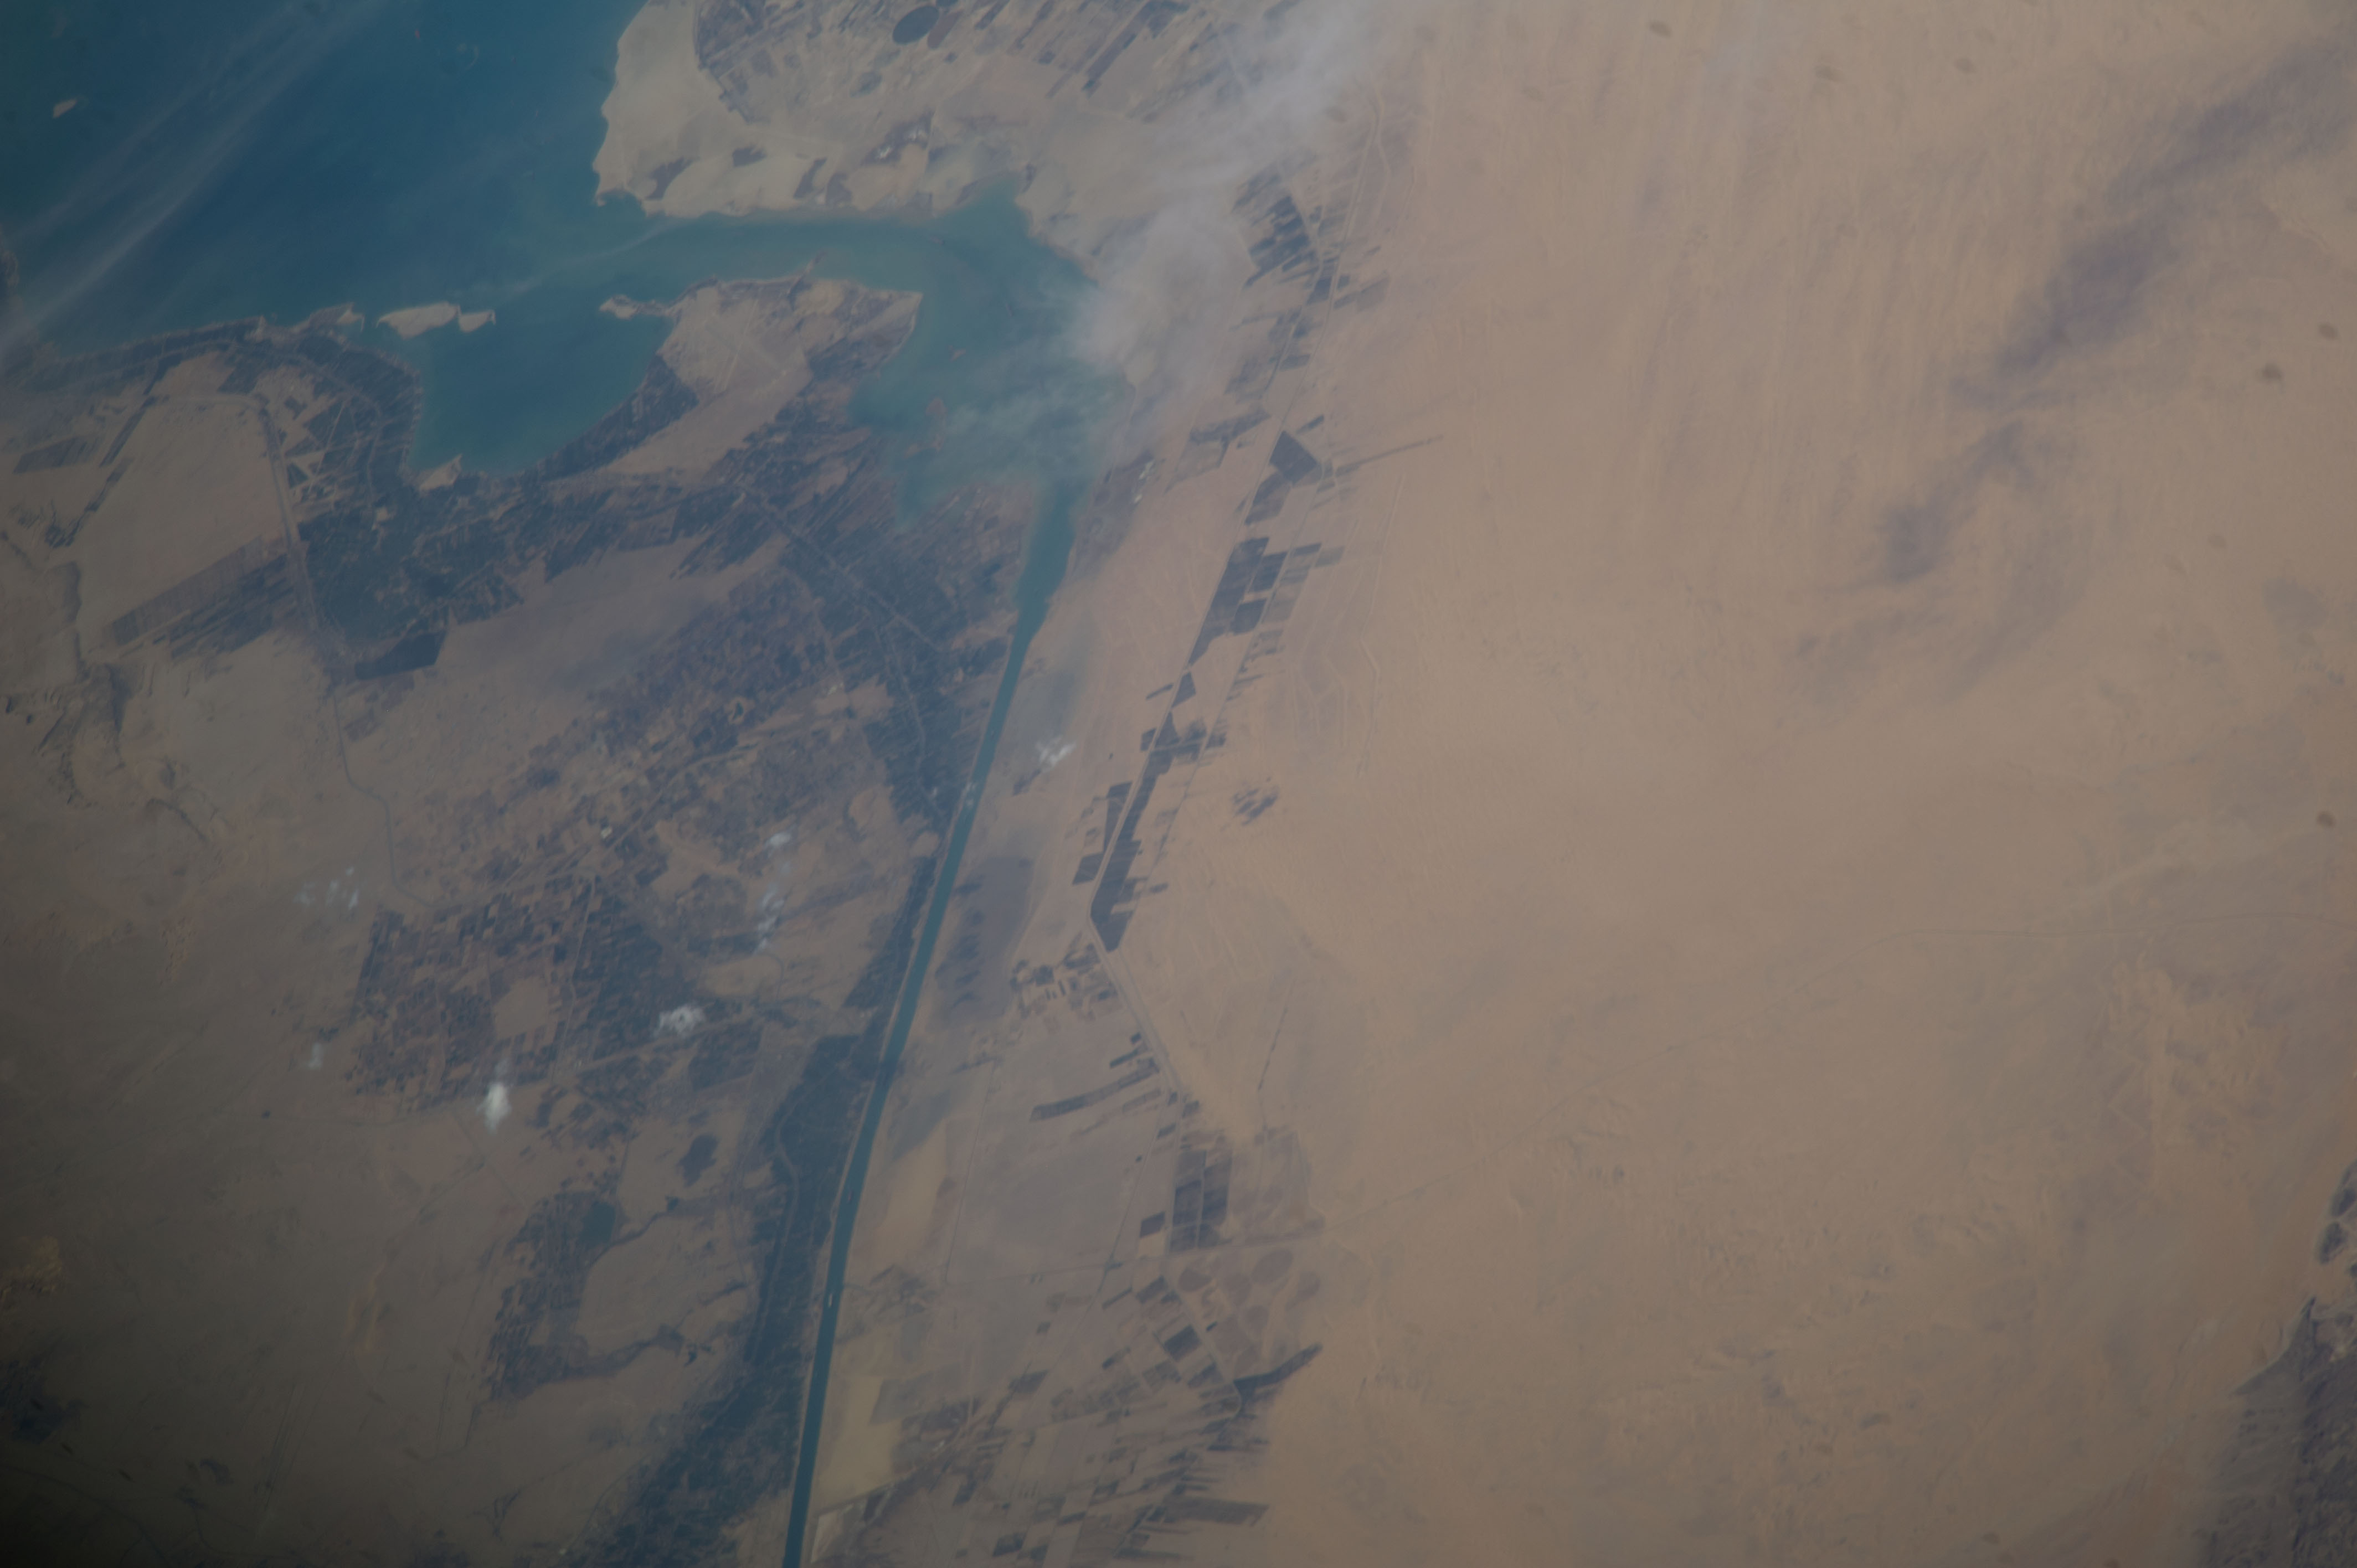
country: EGYPT
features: EGYPT, NORTH SINAI, GREAT BITTER LAKE, SMALL BITTER LAKE, SUEZ CANAL,GREAT BITTER LAKE, SUEZ CANAL, EGYPT,GREAT BITTER L., SUEZ CAN., EGYPT,SUEZ CANAL
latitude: 30.1
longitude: 32.6
